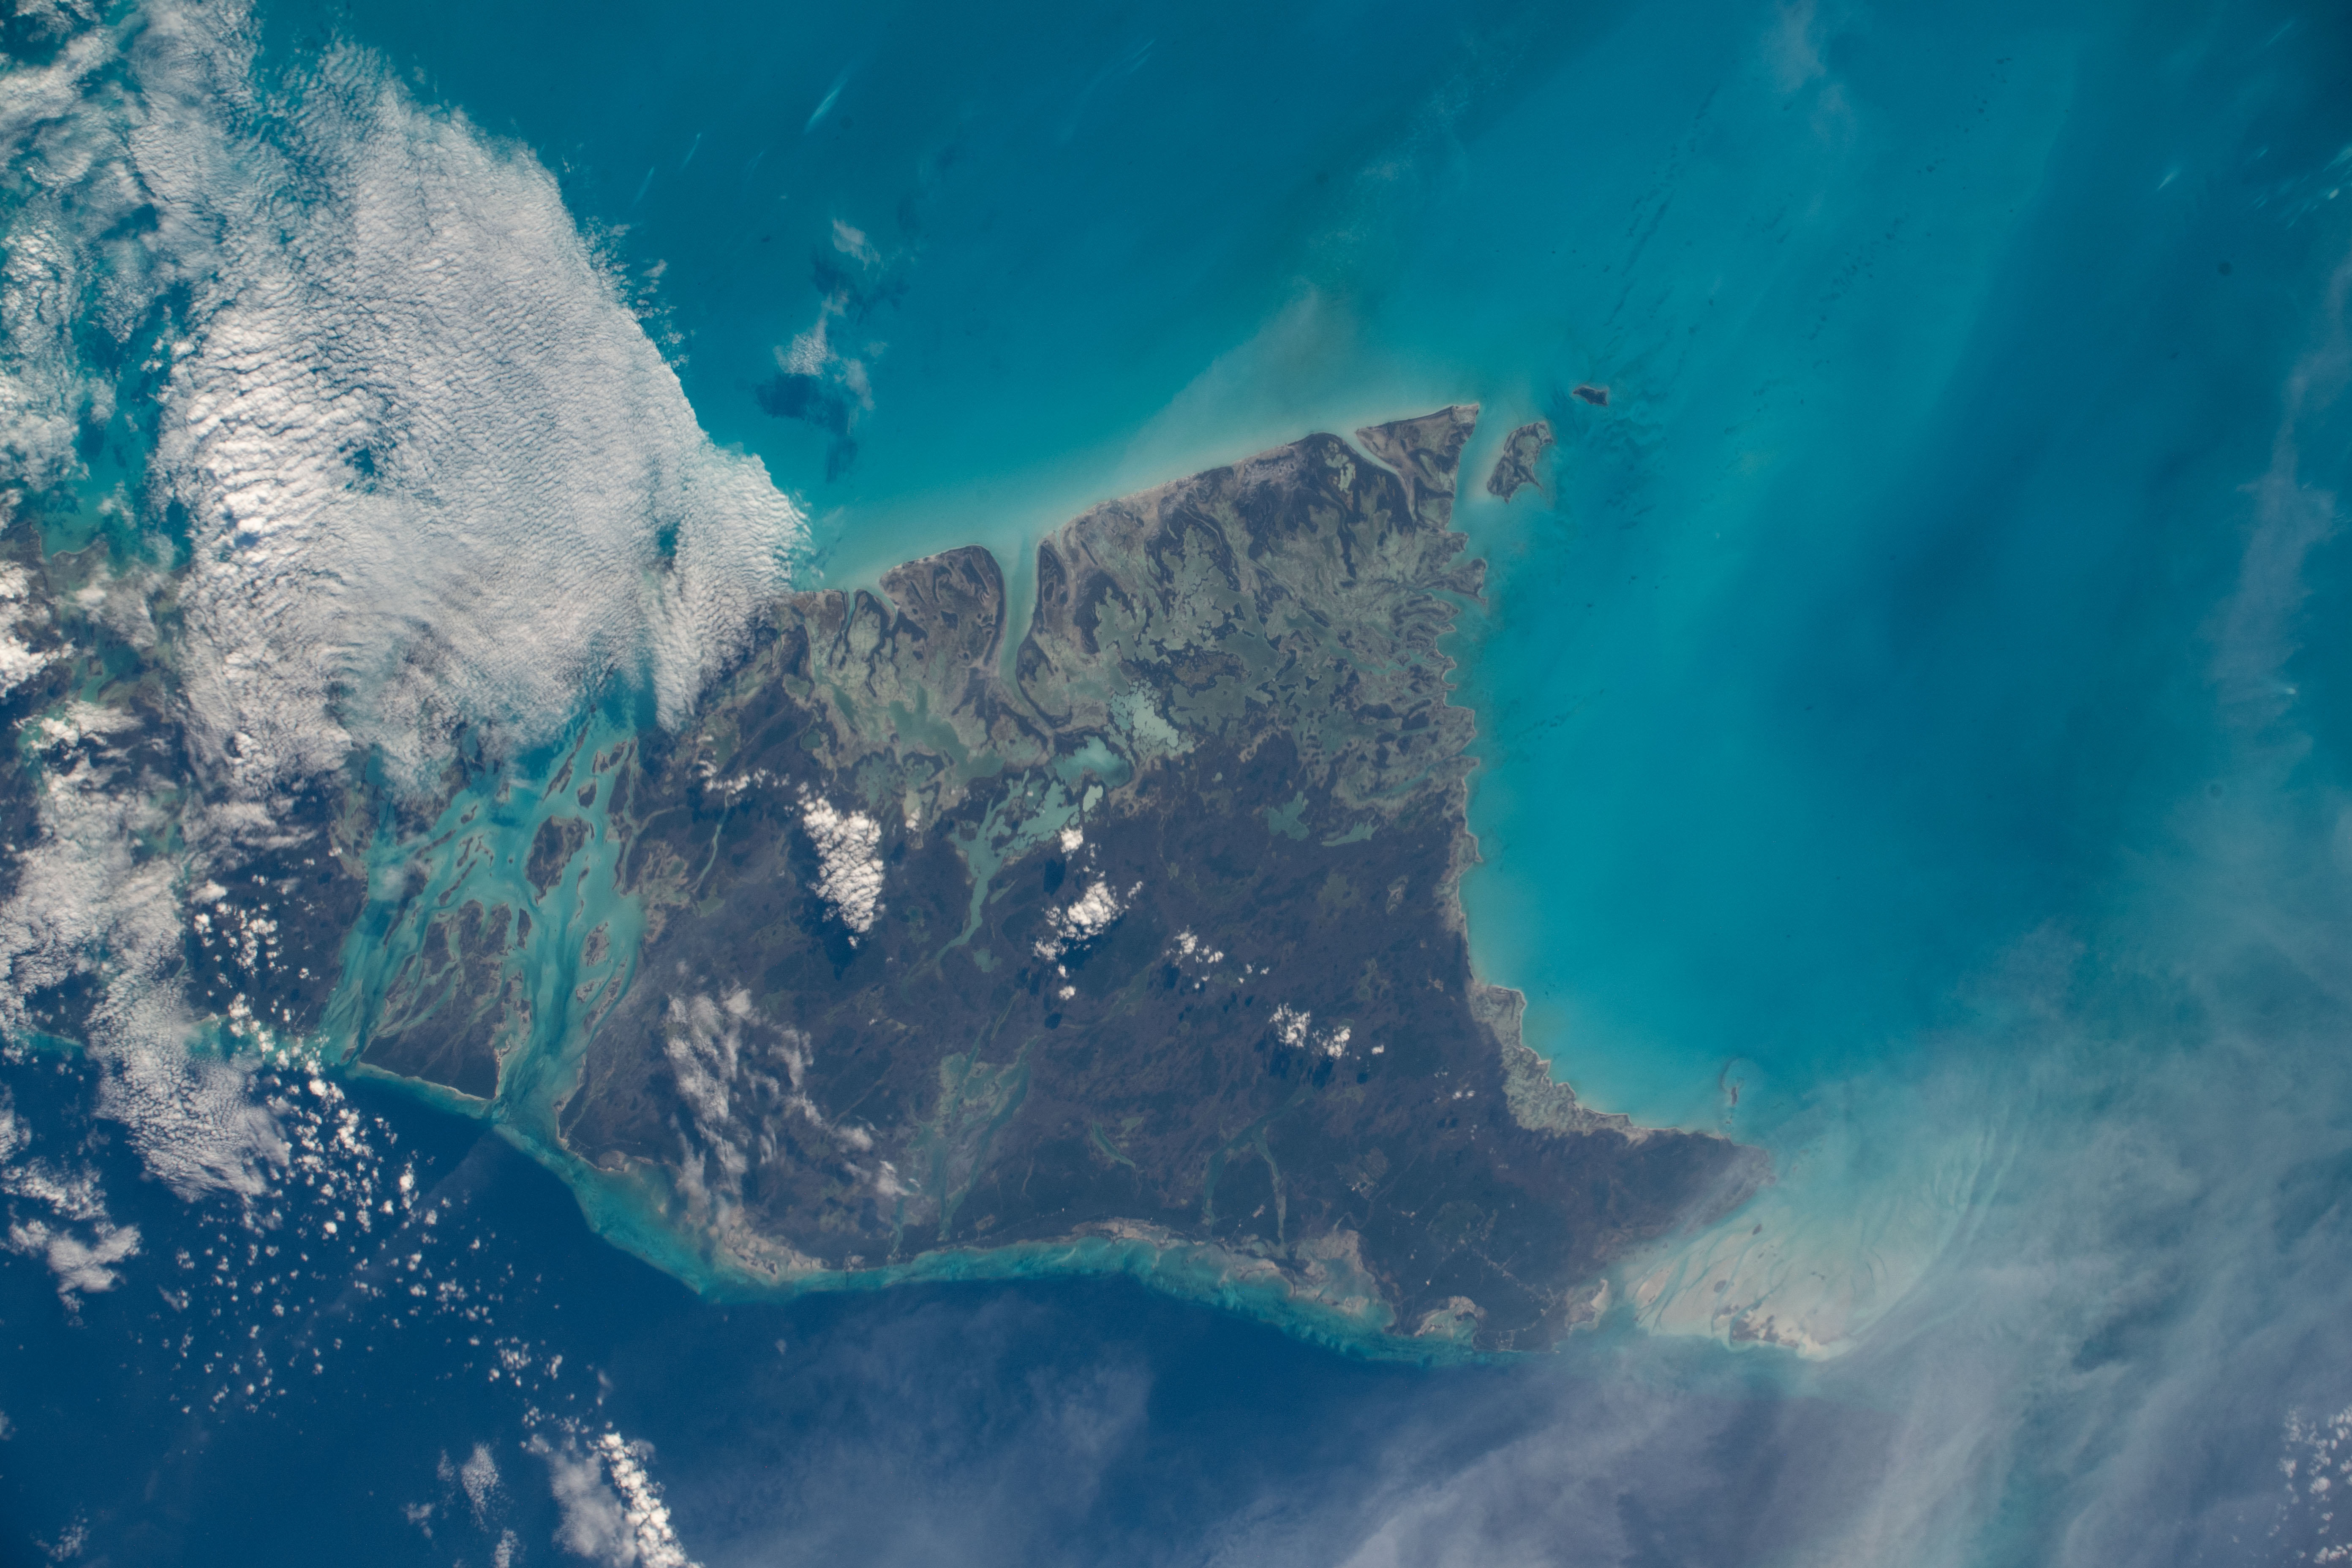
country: BAHAMAS
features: THE BAHAMAS
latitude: 24.6
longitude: -78.1
